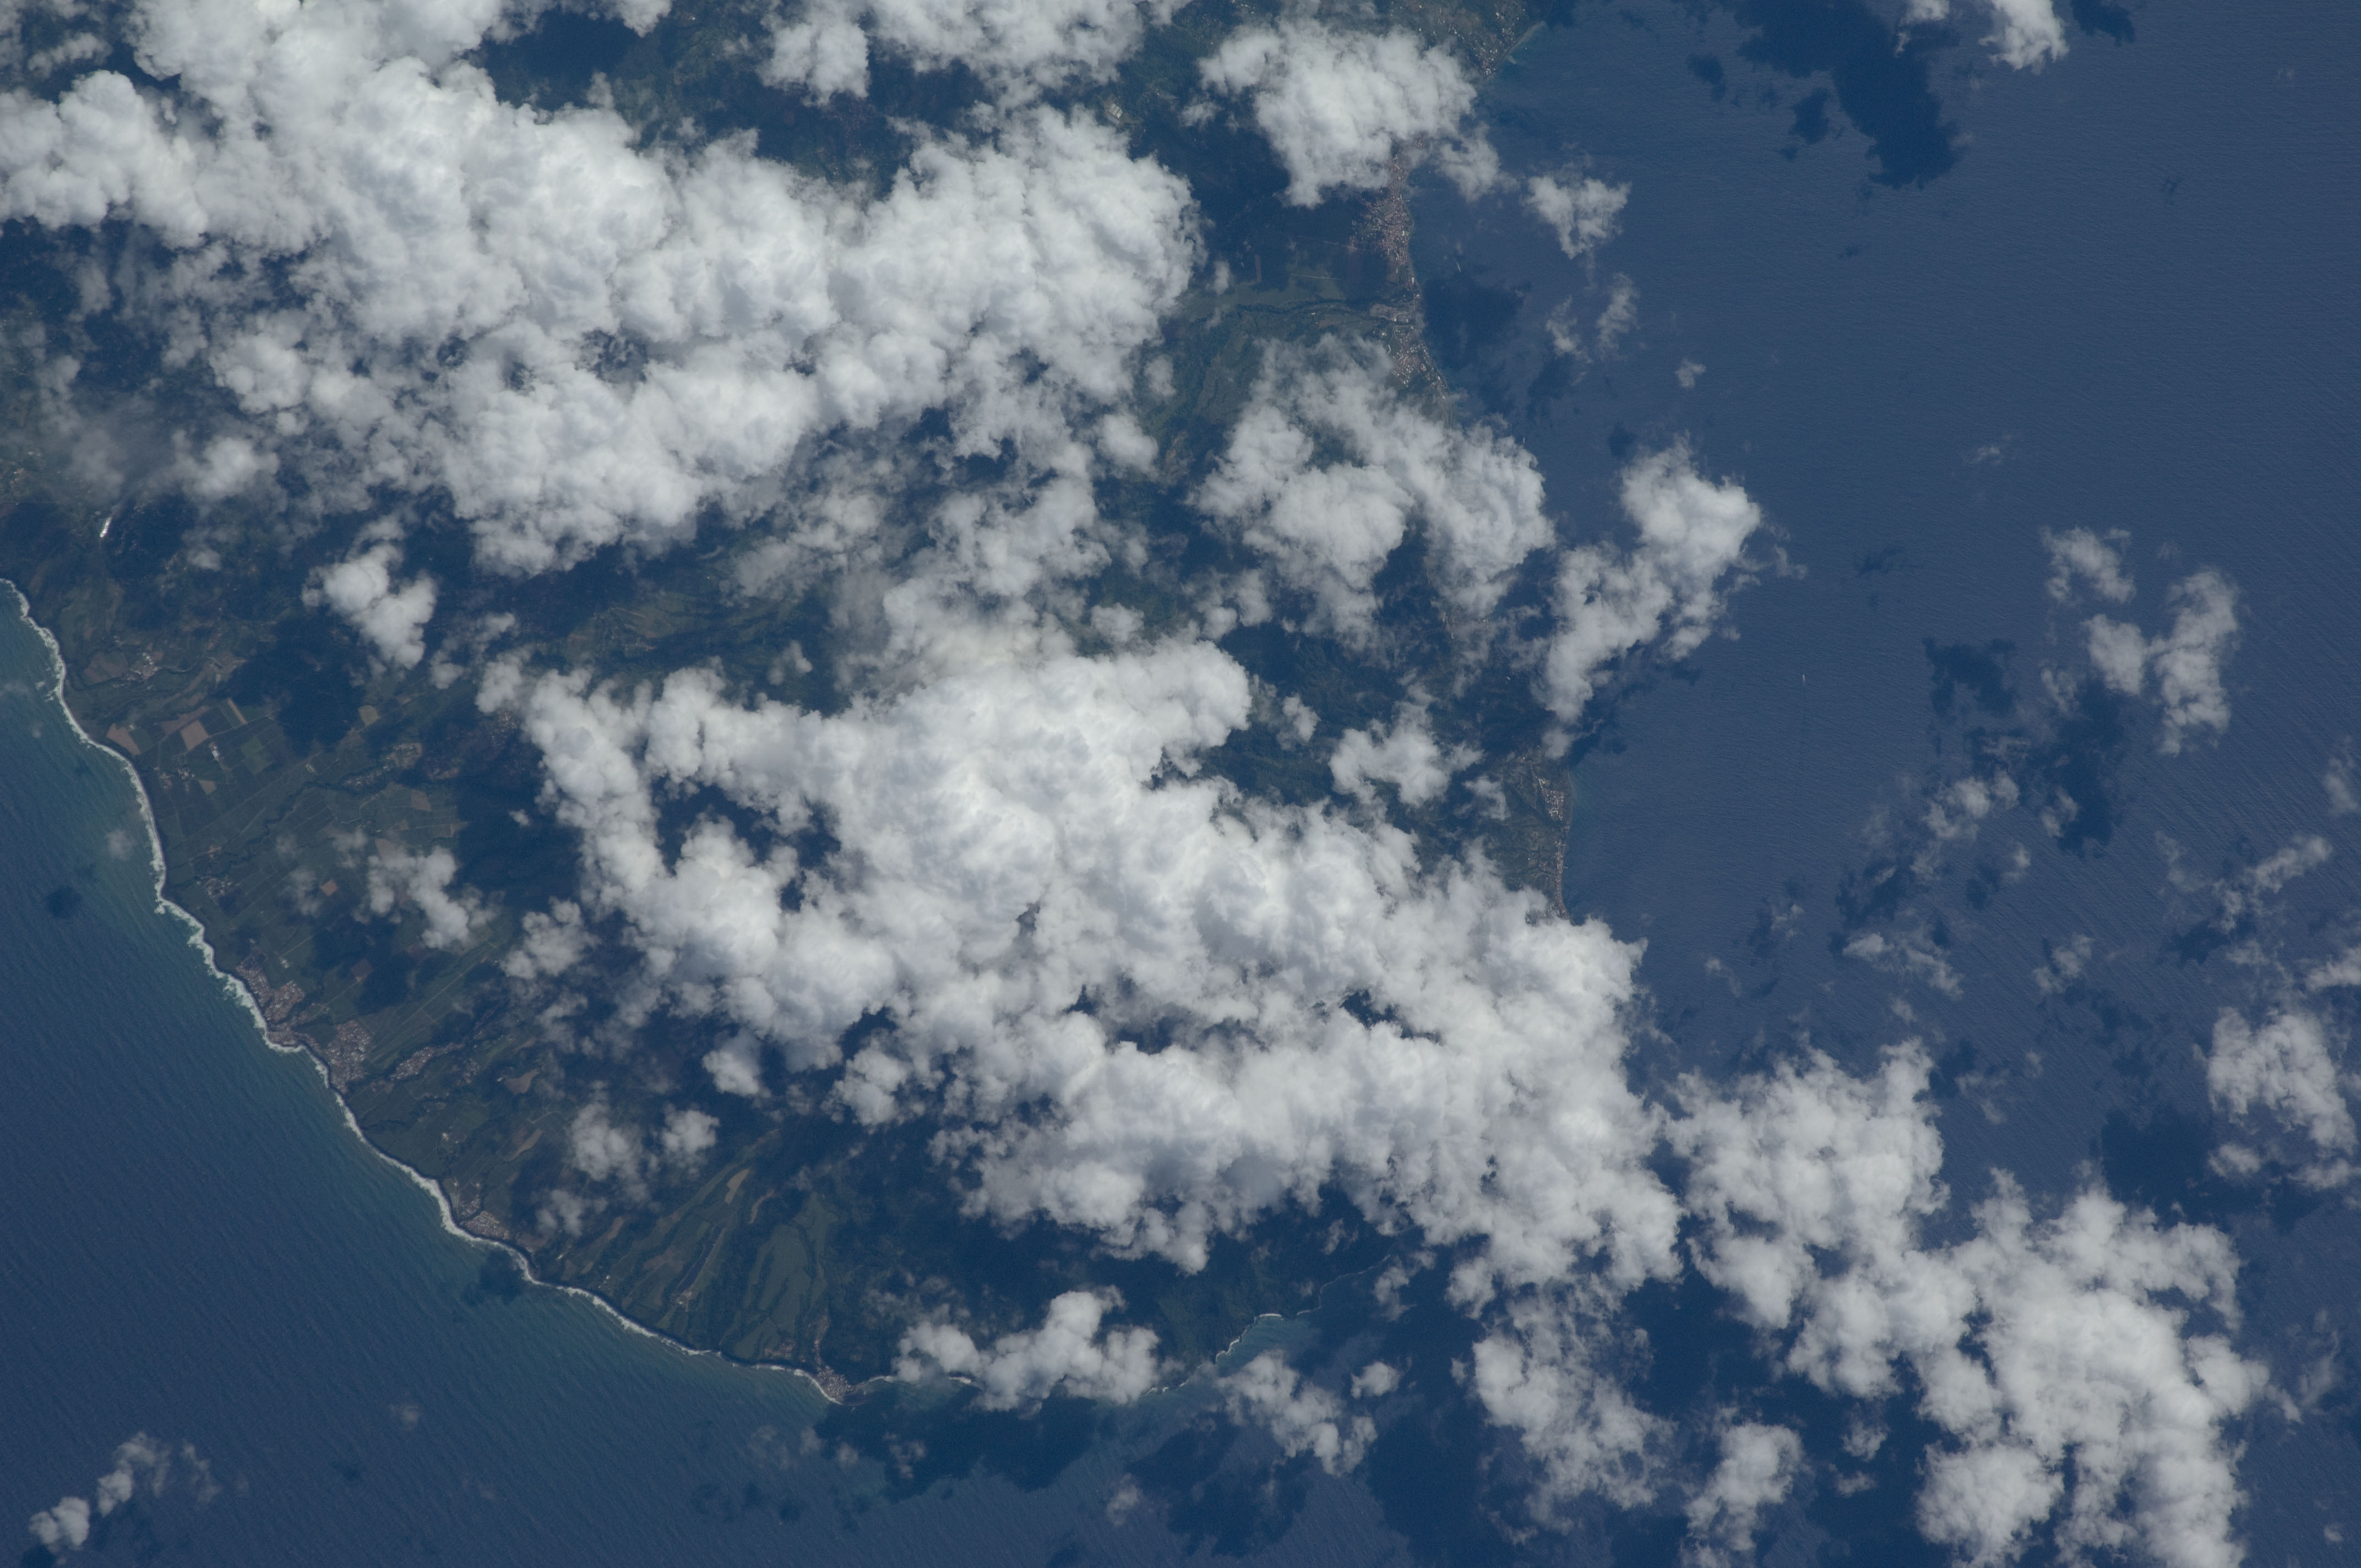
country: LESSER ANTILLES
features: CARIBBEAN SEA, MARTINIQUE, BASSE-POINTE, AGR.
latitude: 14.8
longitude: -61.2
